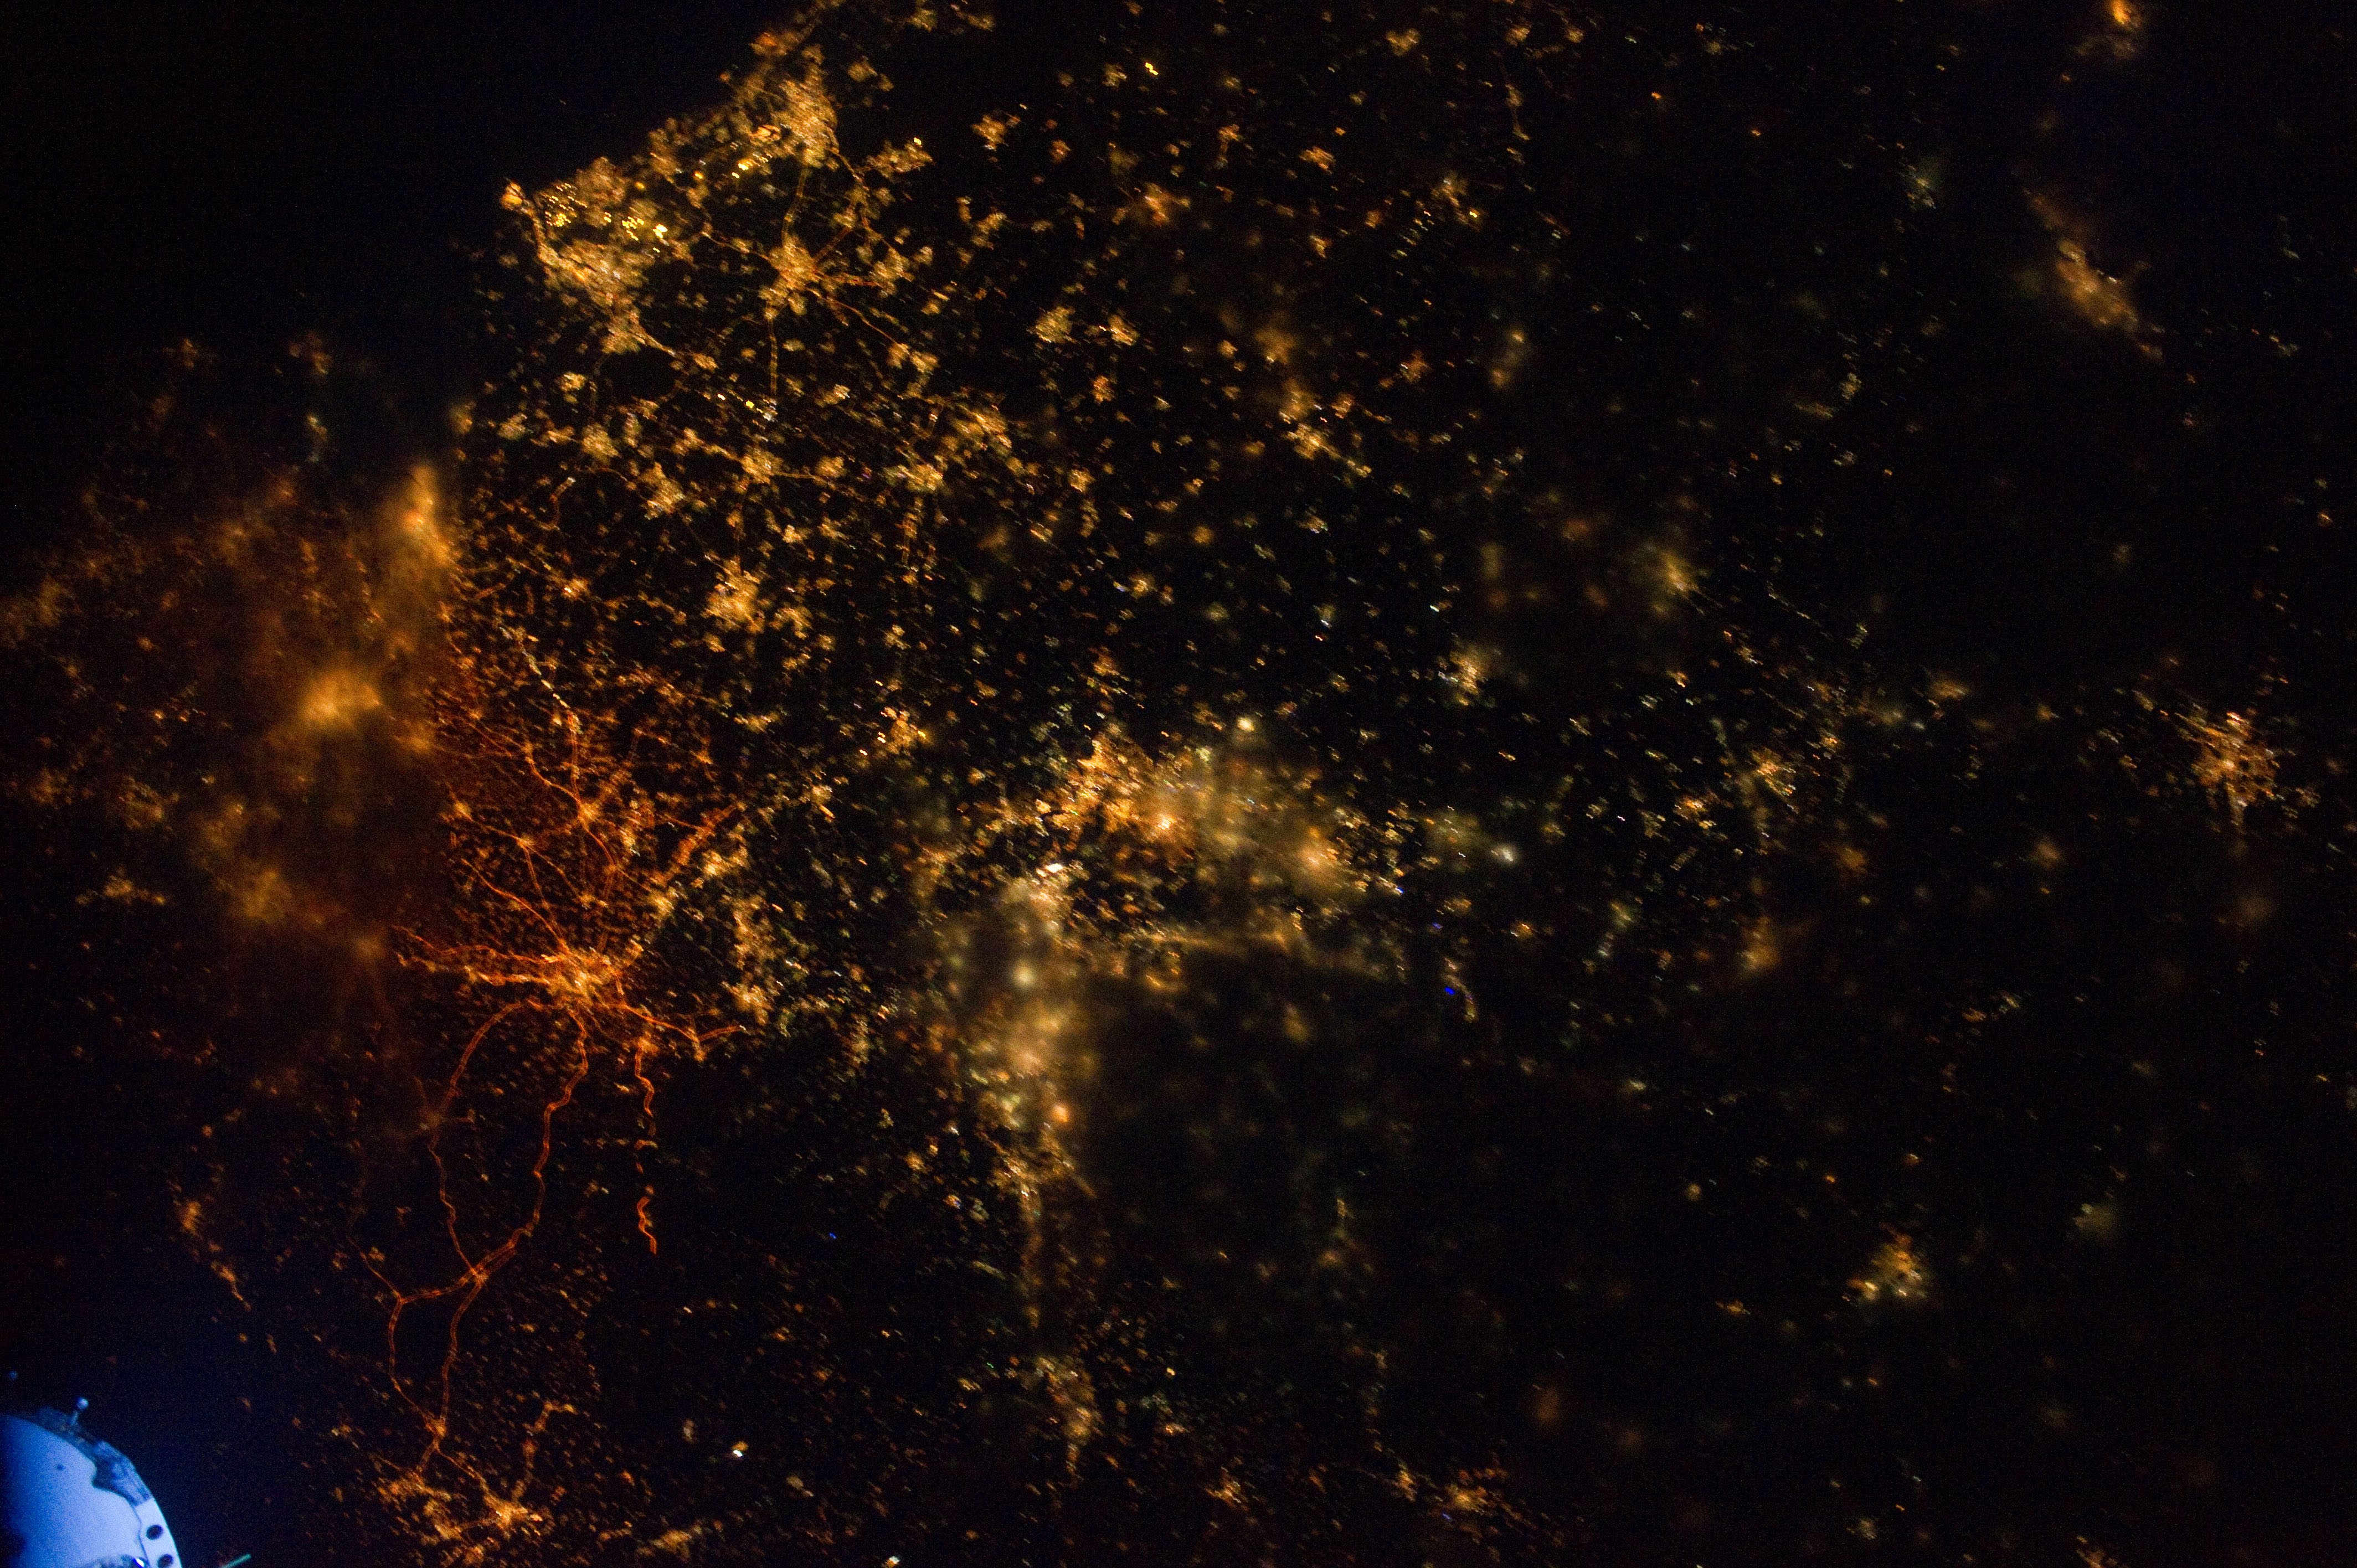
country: GERMANY
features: BRUSSELS AT NIGHT, ROTTERDAM, LUXEMBOURG, ISS
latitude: 50.0
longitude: 7.5
